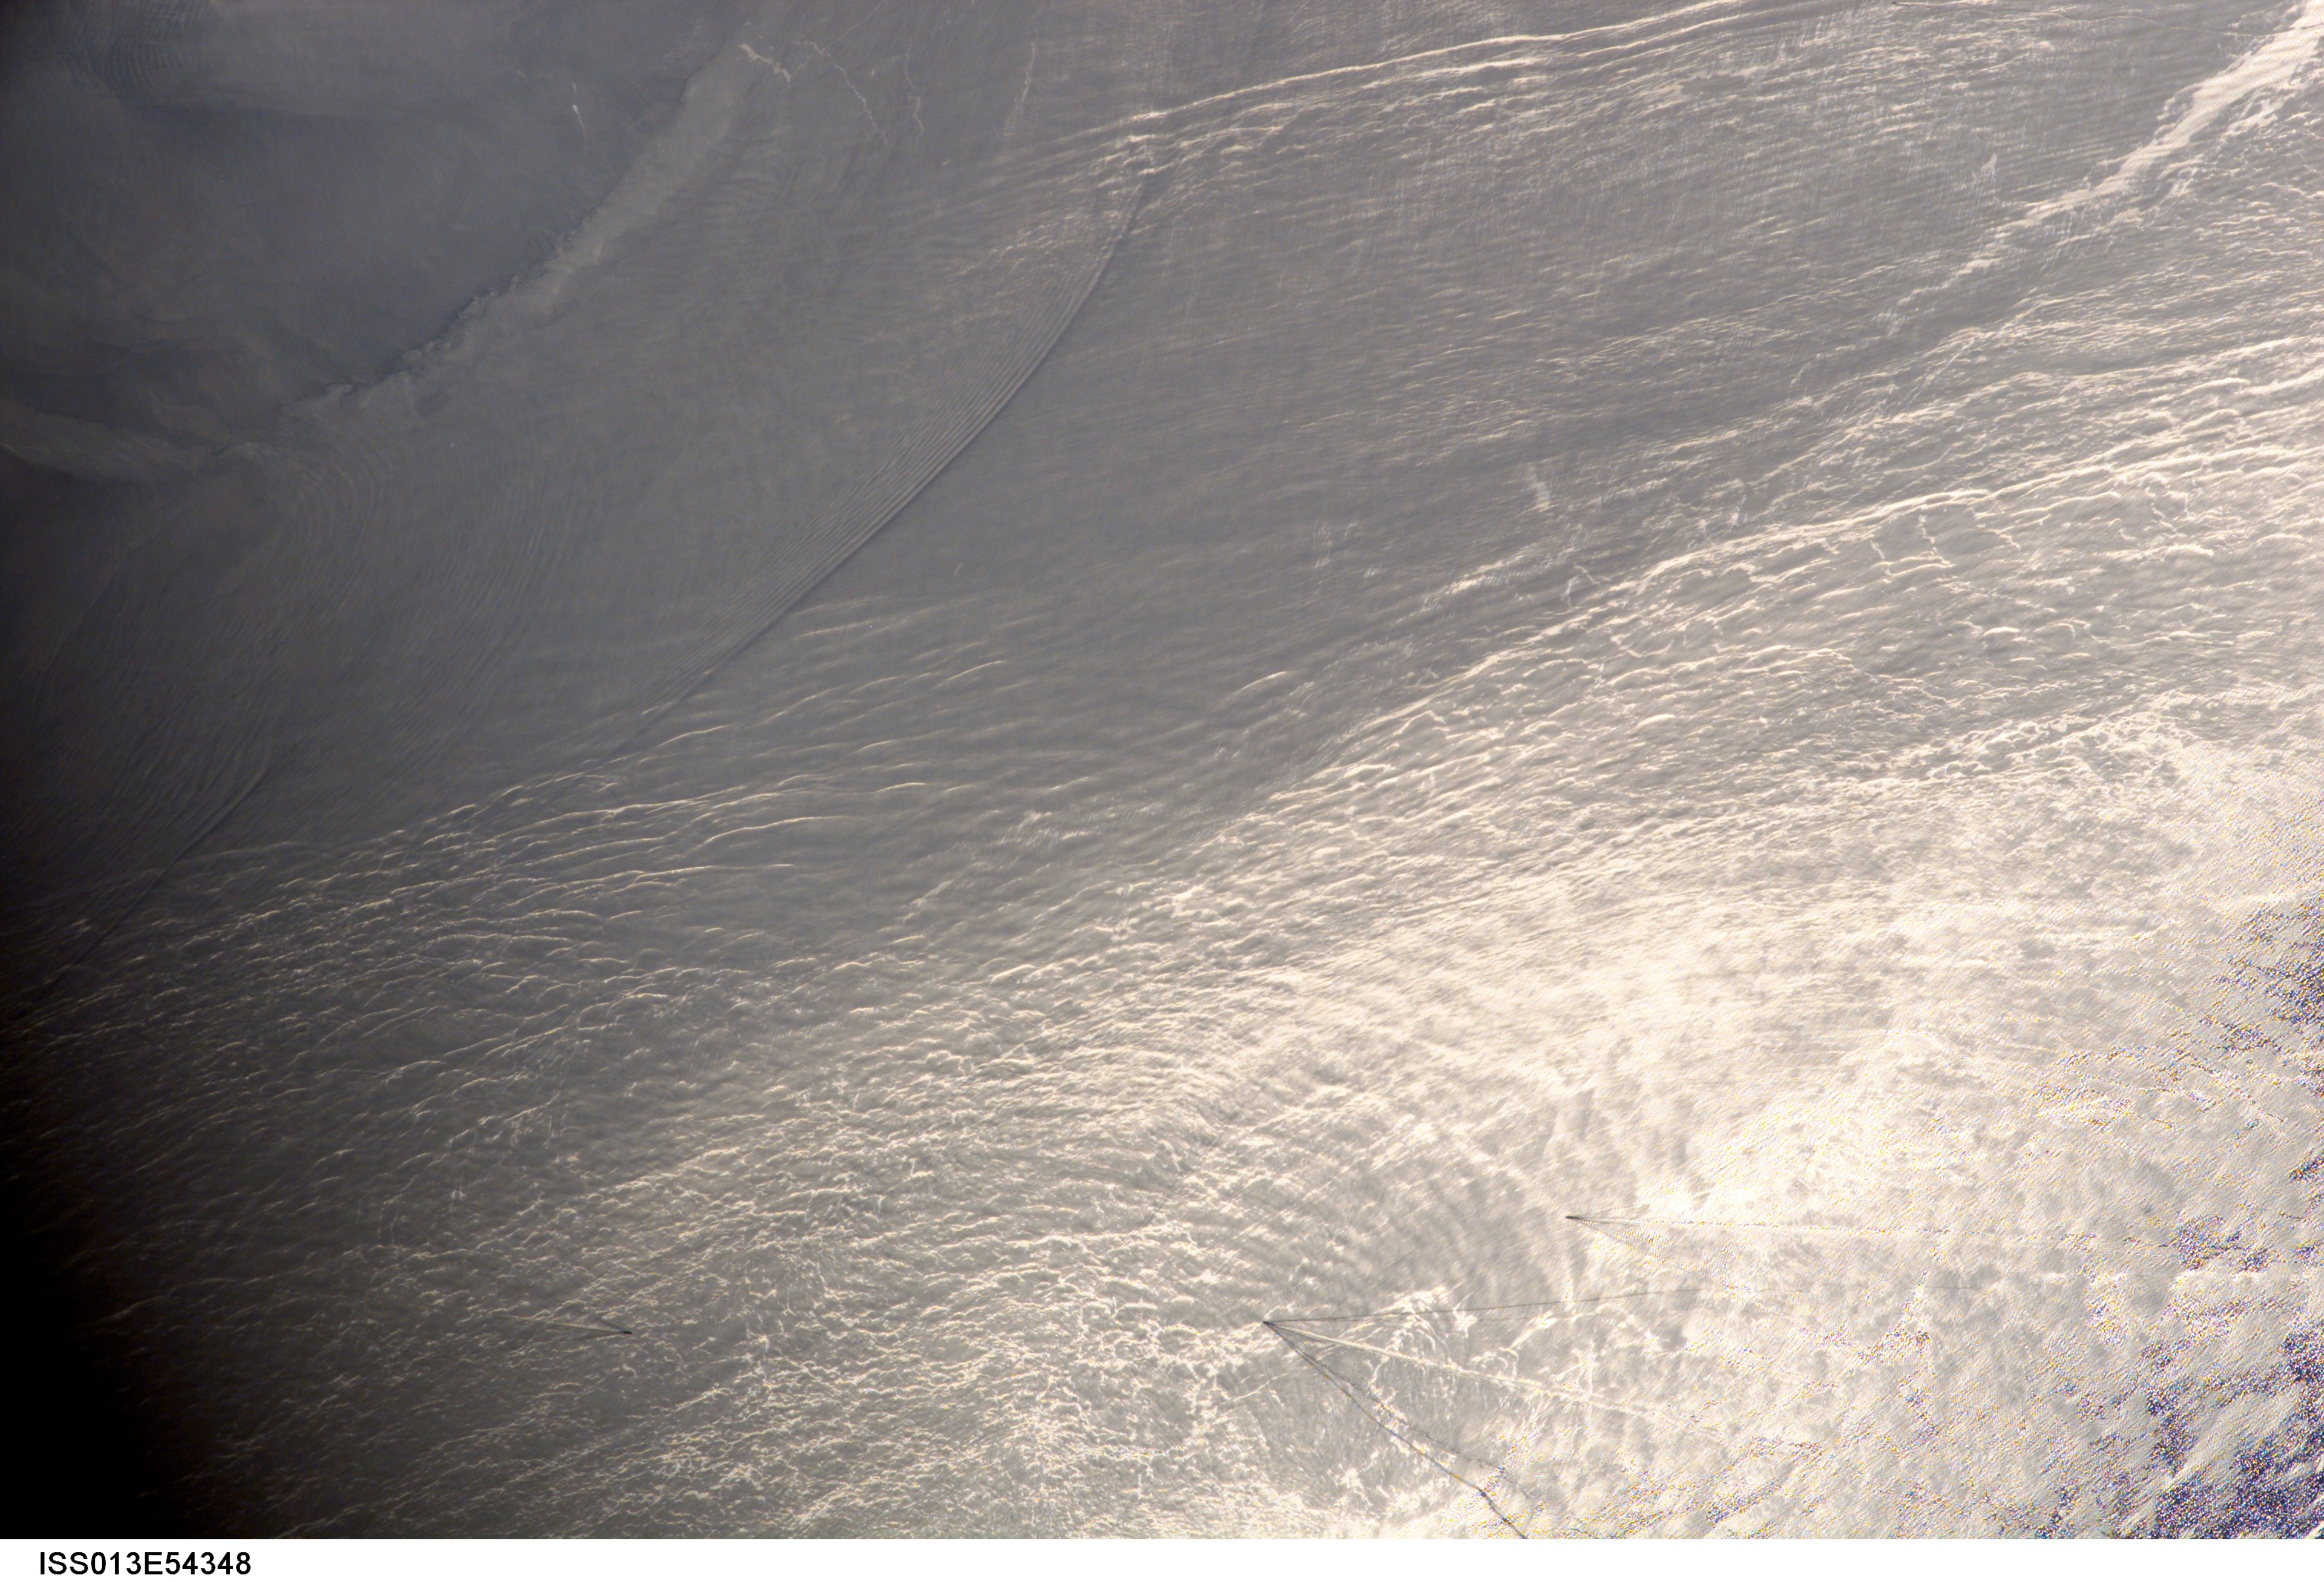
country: CHINA
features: SUNGLINT, SOUTH CHINA SEA
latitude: 21.2
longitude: 110.8
